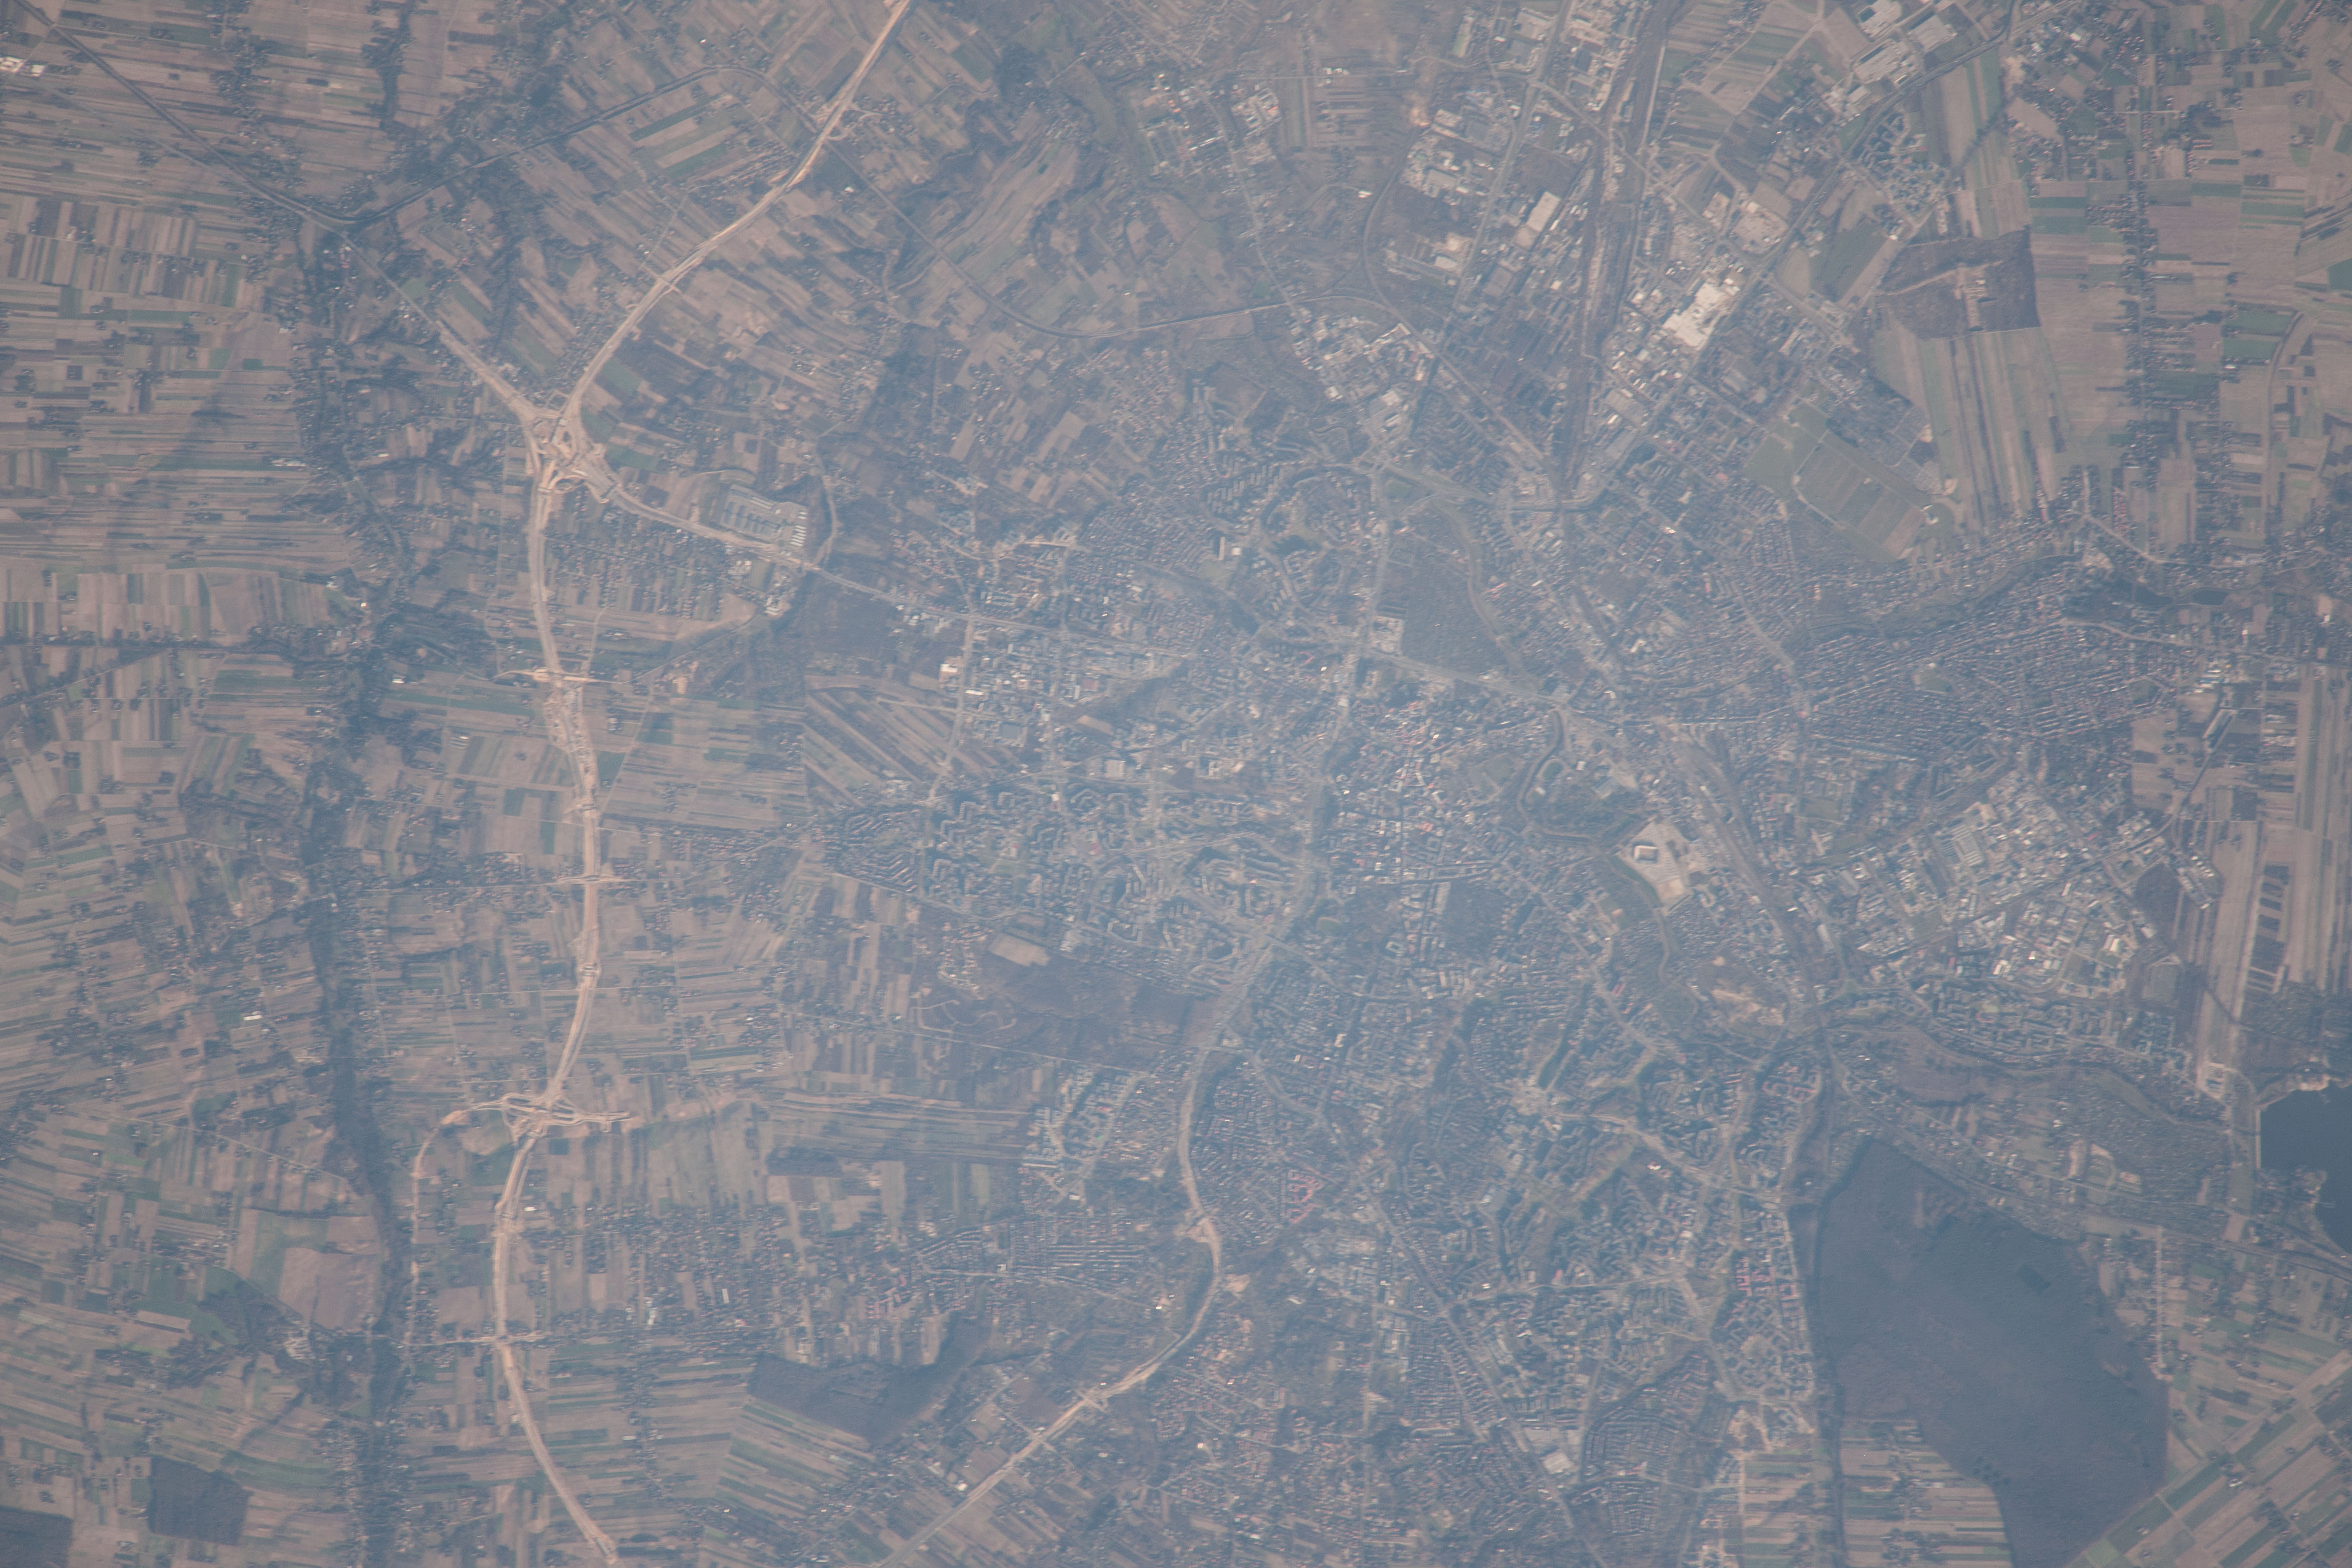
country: UKRAINE
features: WRONG COORDINATE
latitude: 50.9
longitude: 24.2
